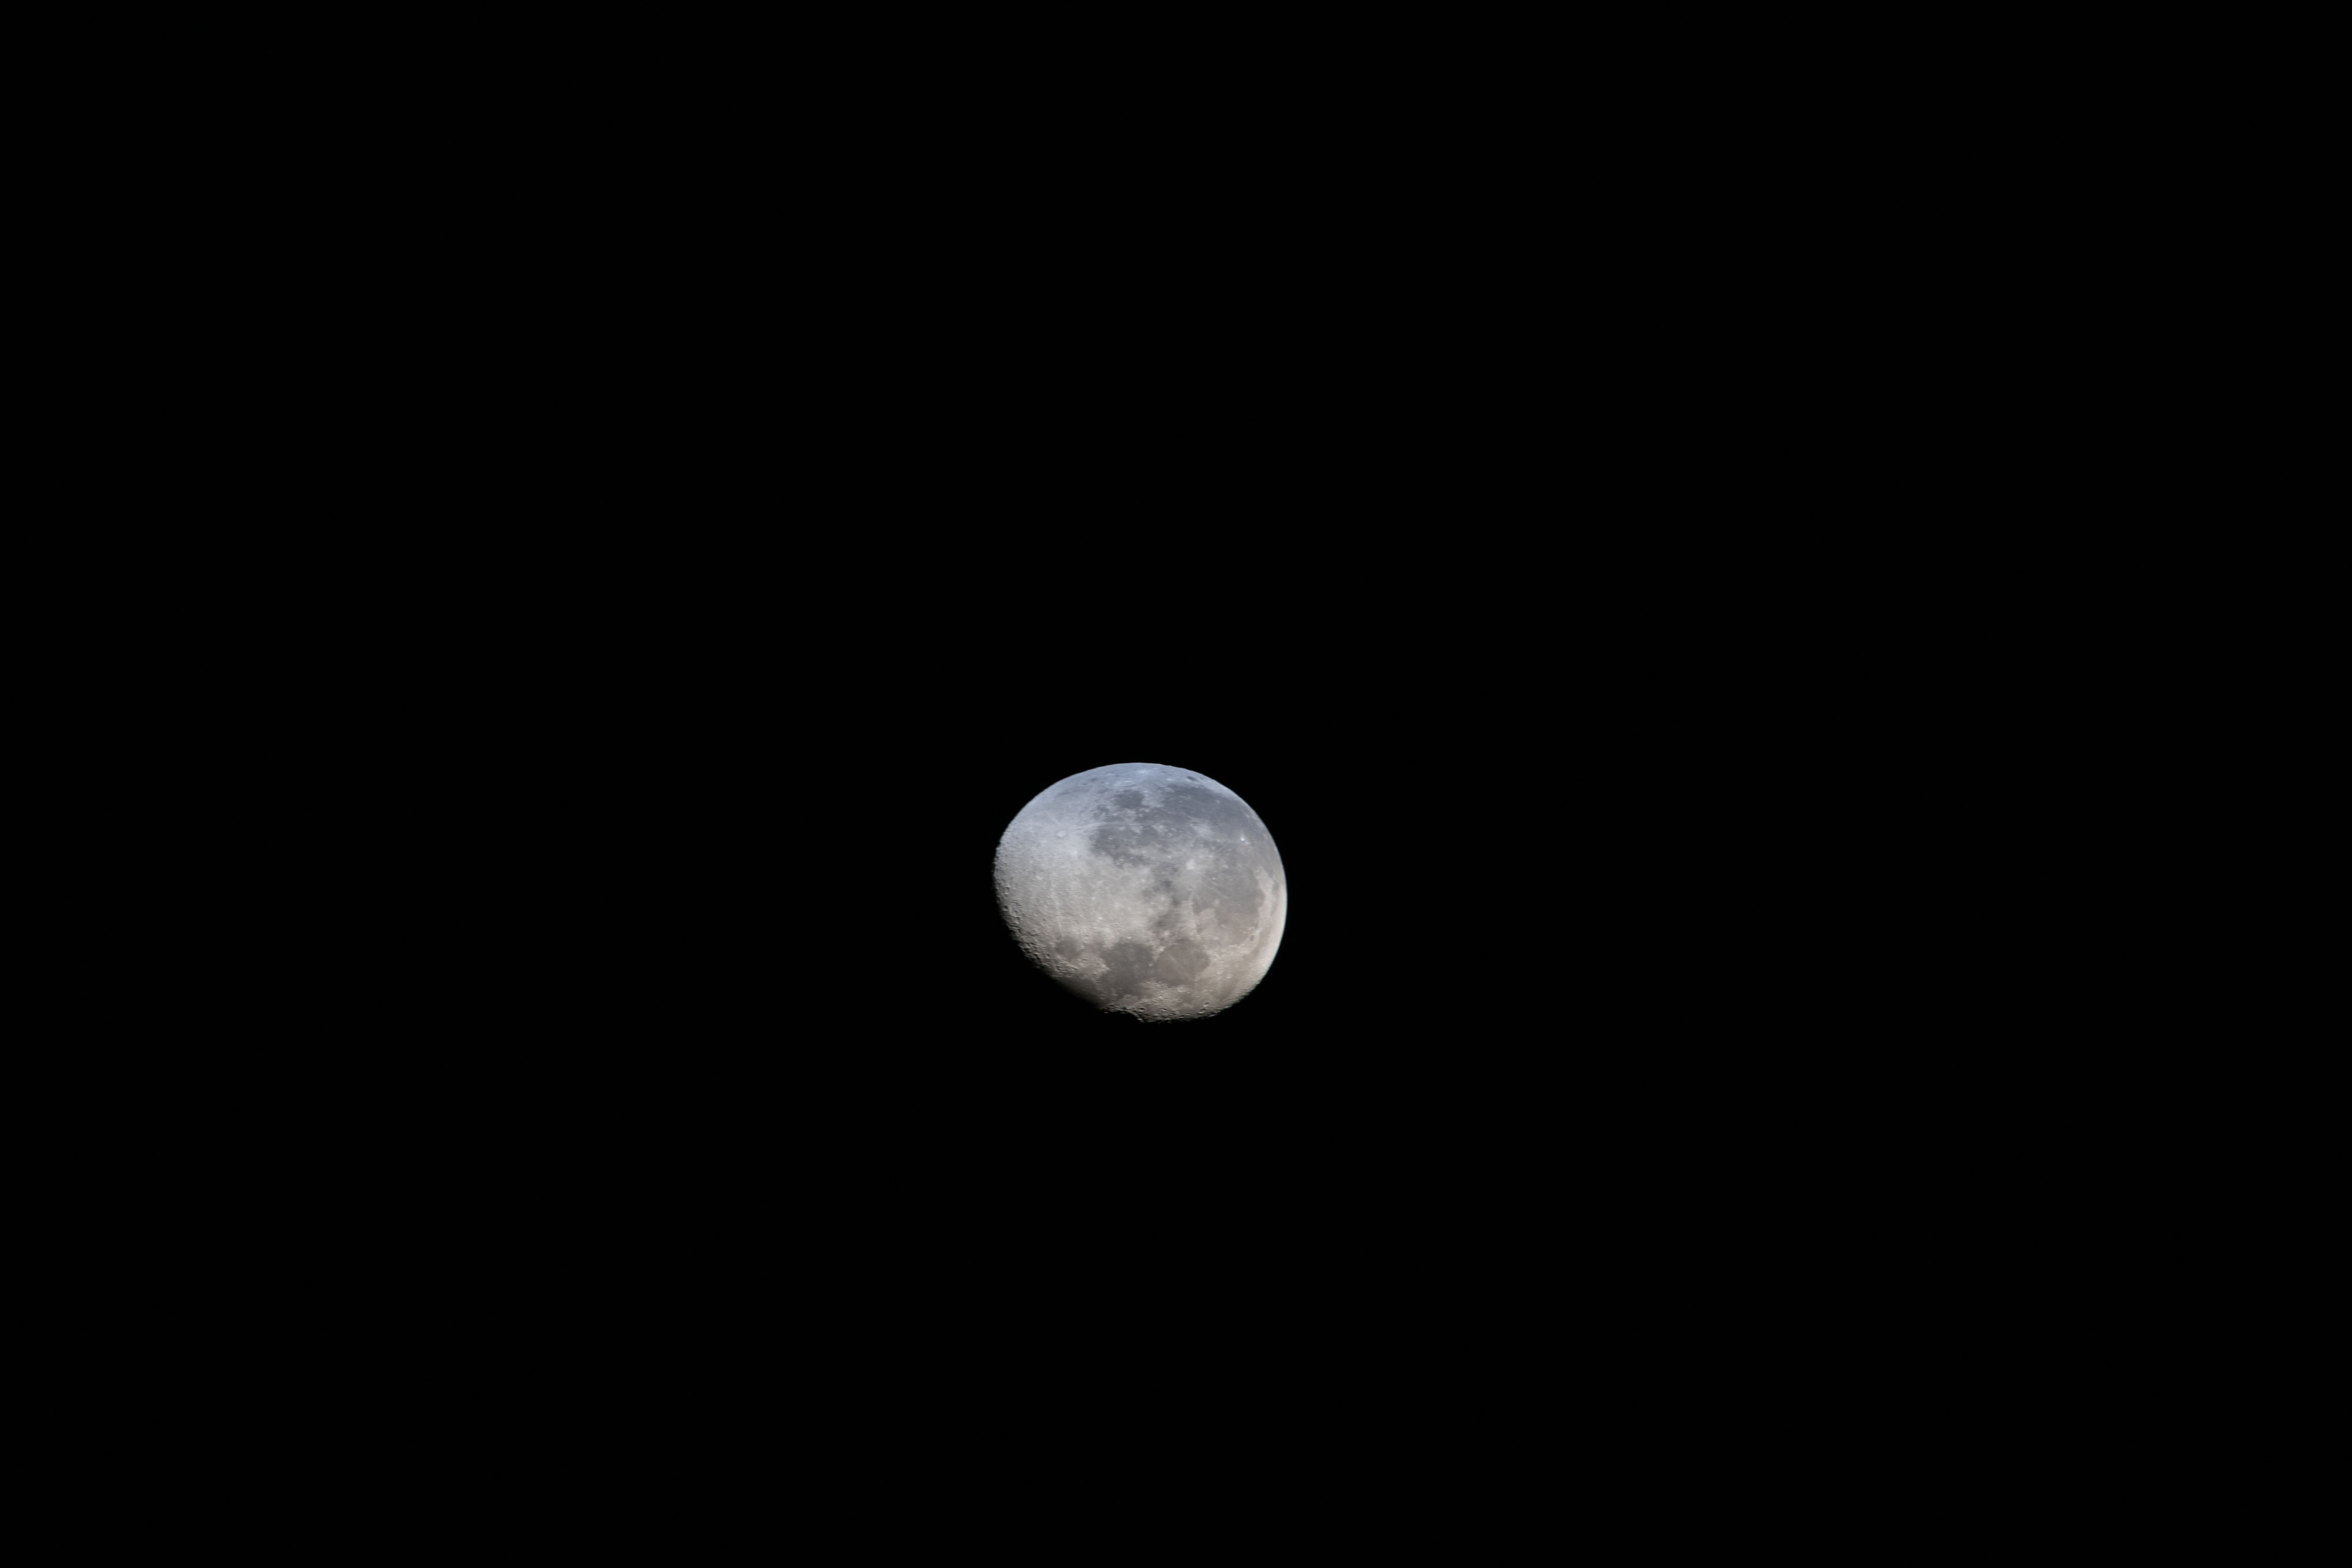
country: SPAIN
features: MOON
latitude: 0.1
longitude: -2.3
